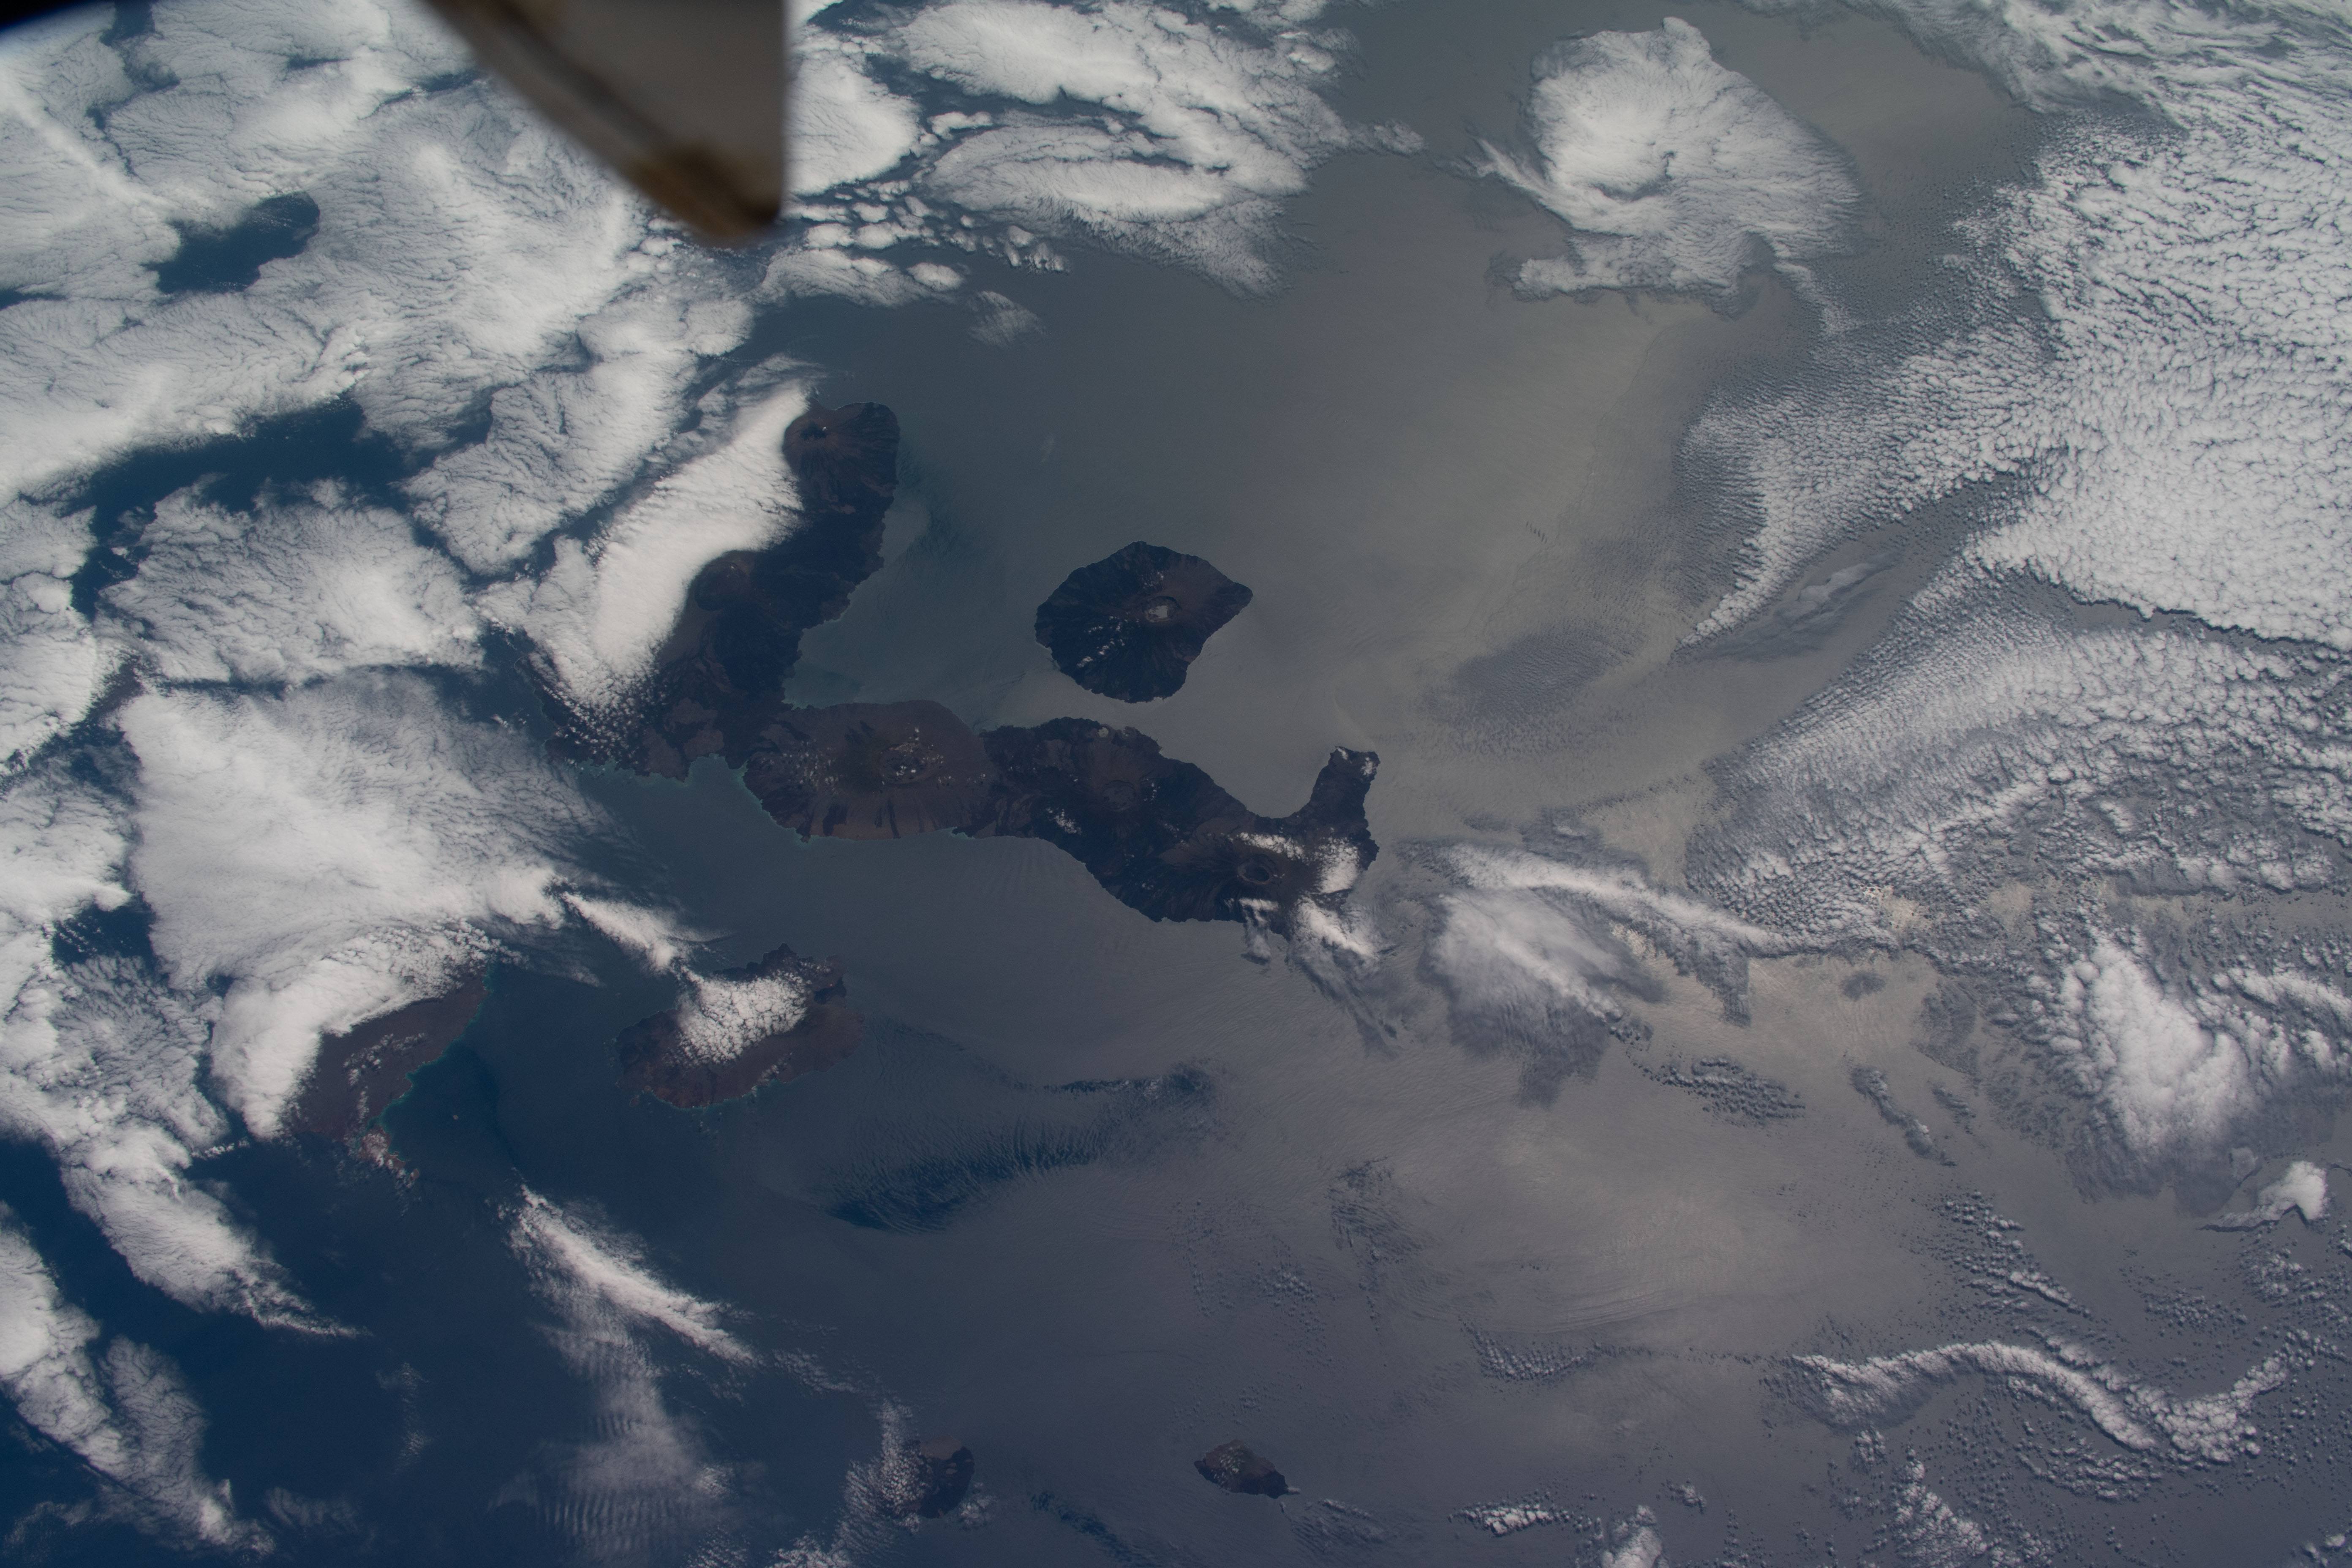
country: GALAPAGOS ISLANDS
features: PACIFIC OCEAN, VOLCANO LA CUMBRE, VOLCANO WOLF, COAST OF ISABELLA, GALAPAGOS ISLANDS, BANKS BAY
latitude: 0.0
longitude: -91.5
